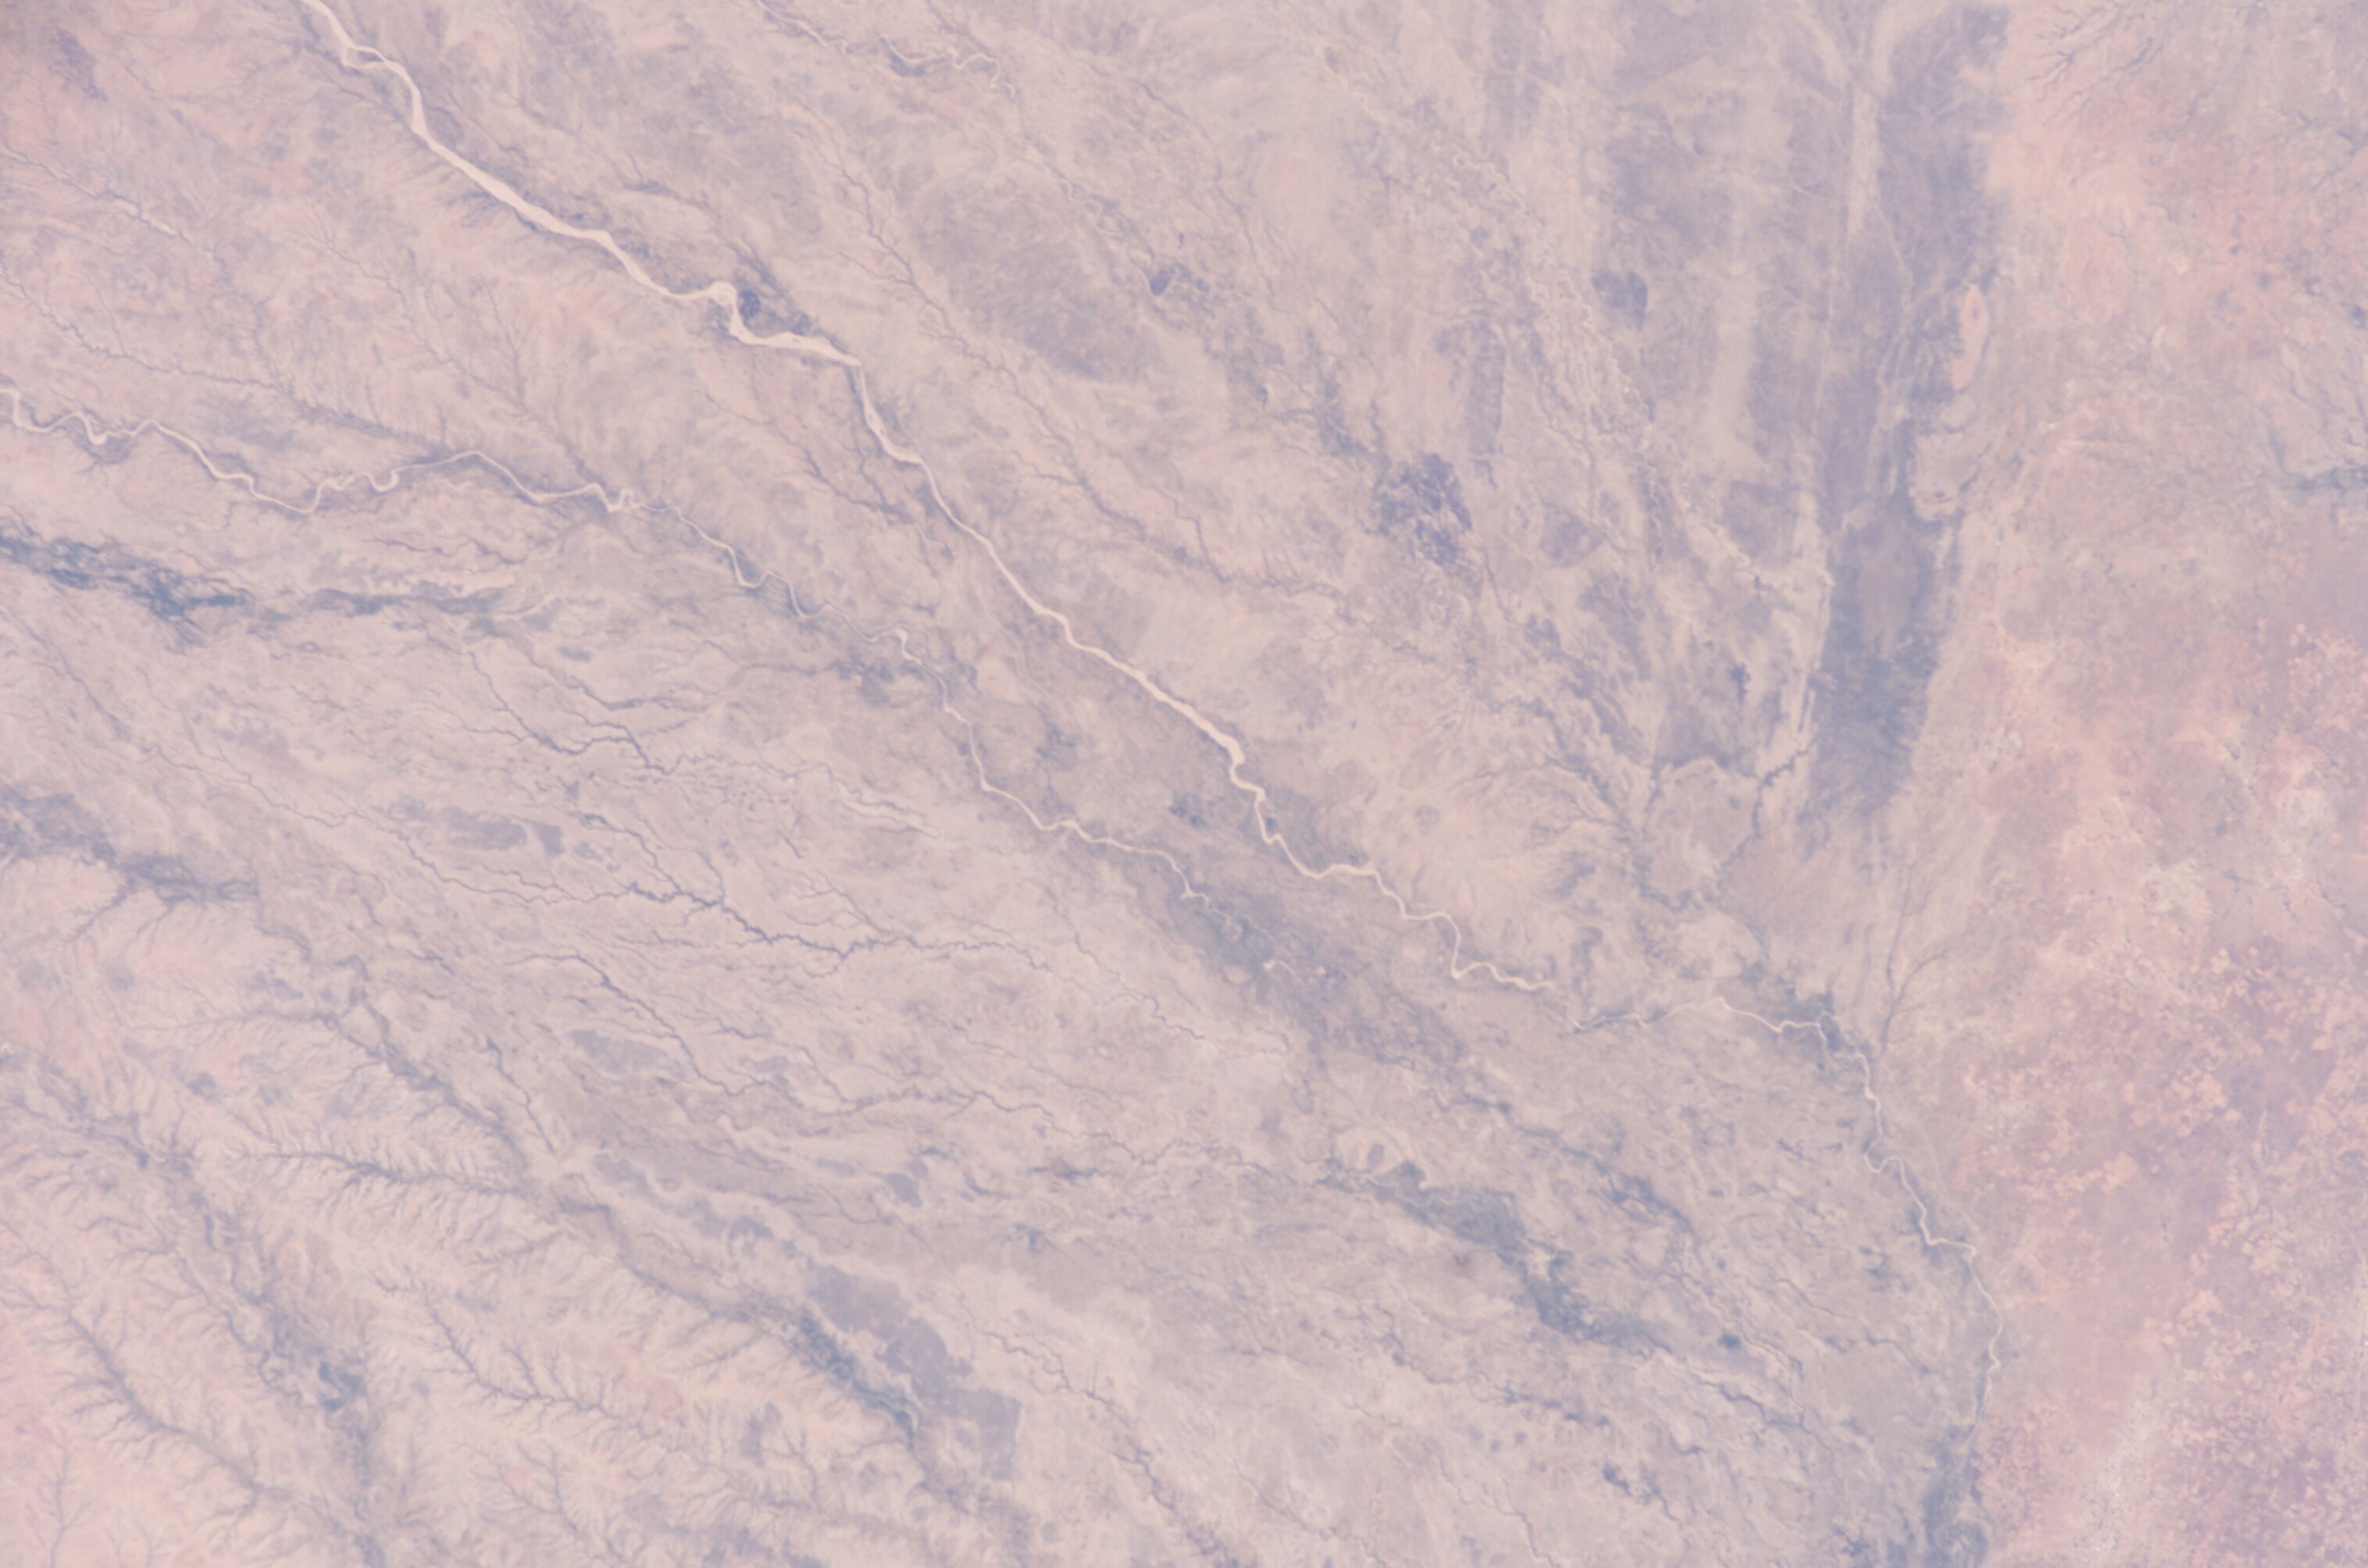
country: SUDAN
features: WADI BULBUL, AGR. PLOTS
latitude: 12.0
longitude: 24.5
